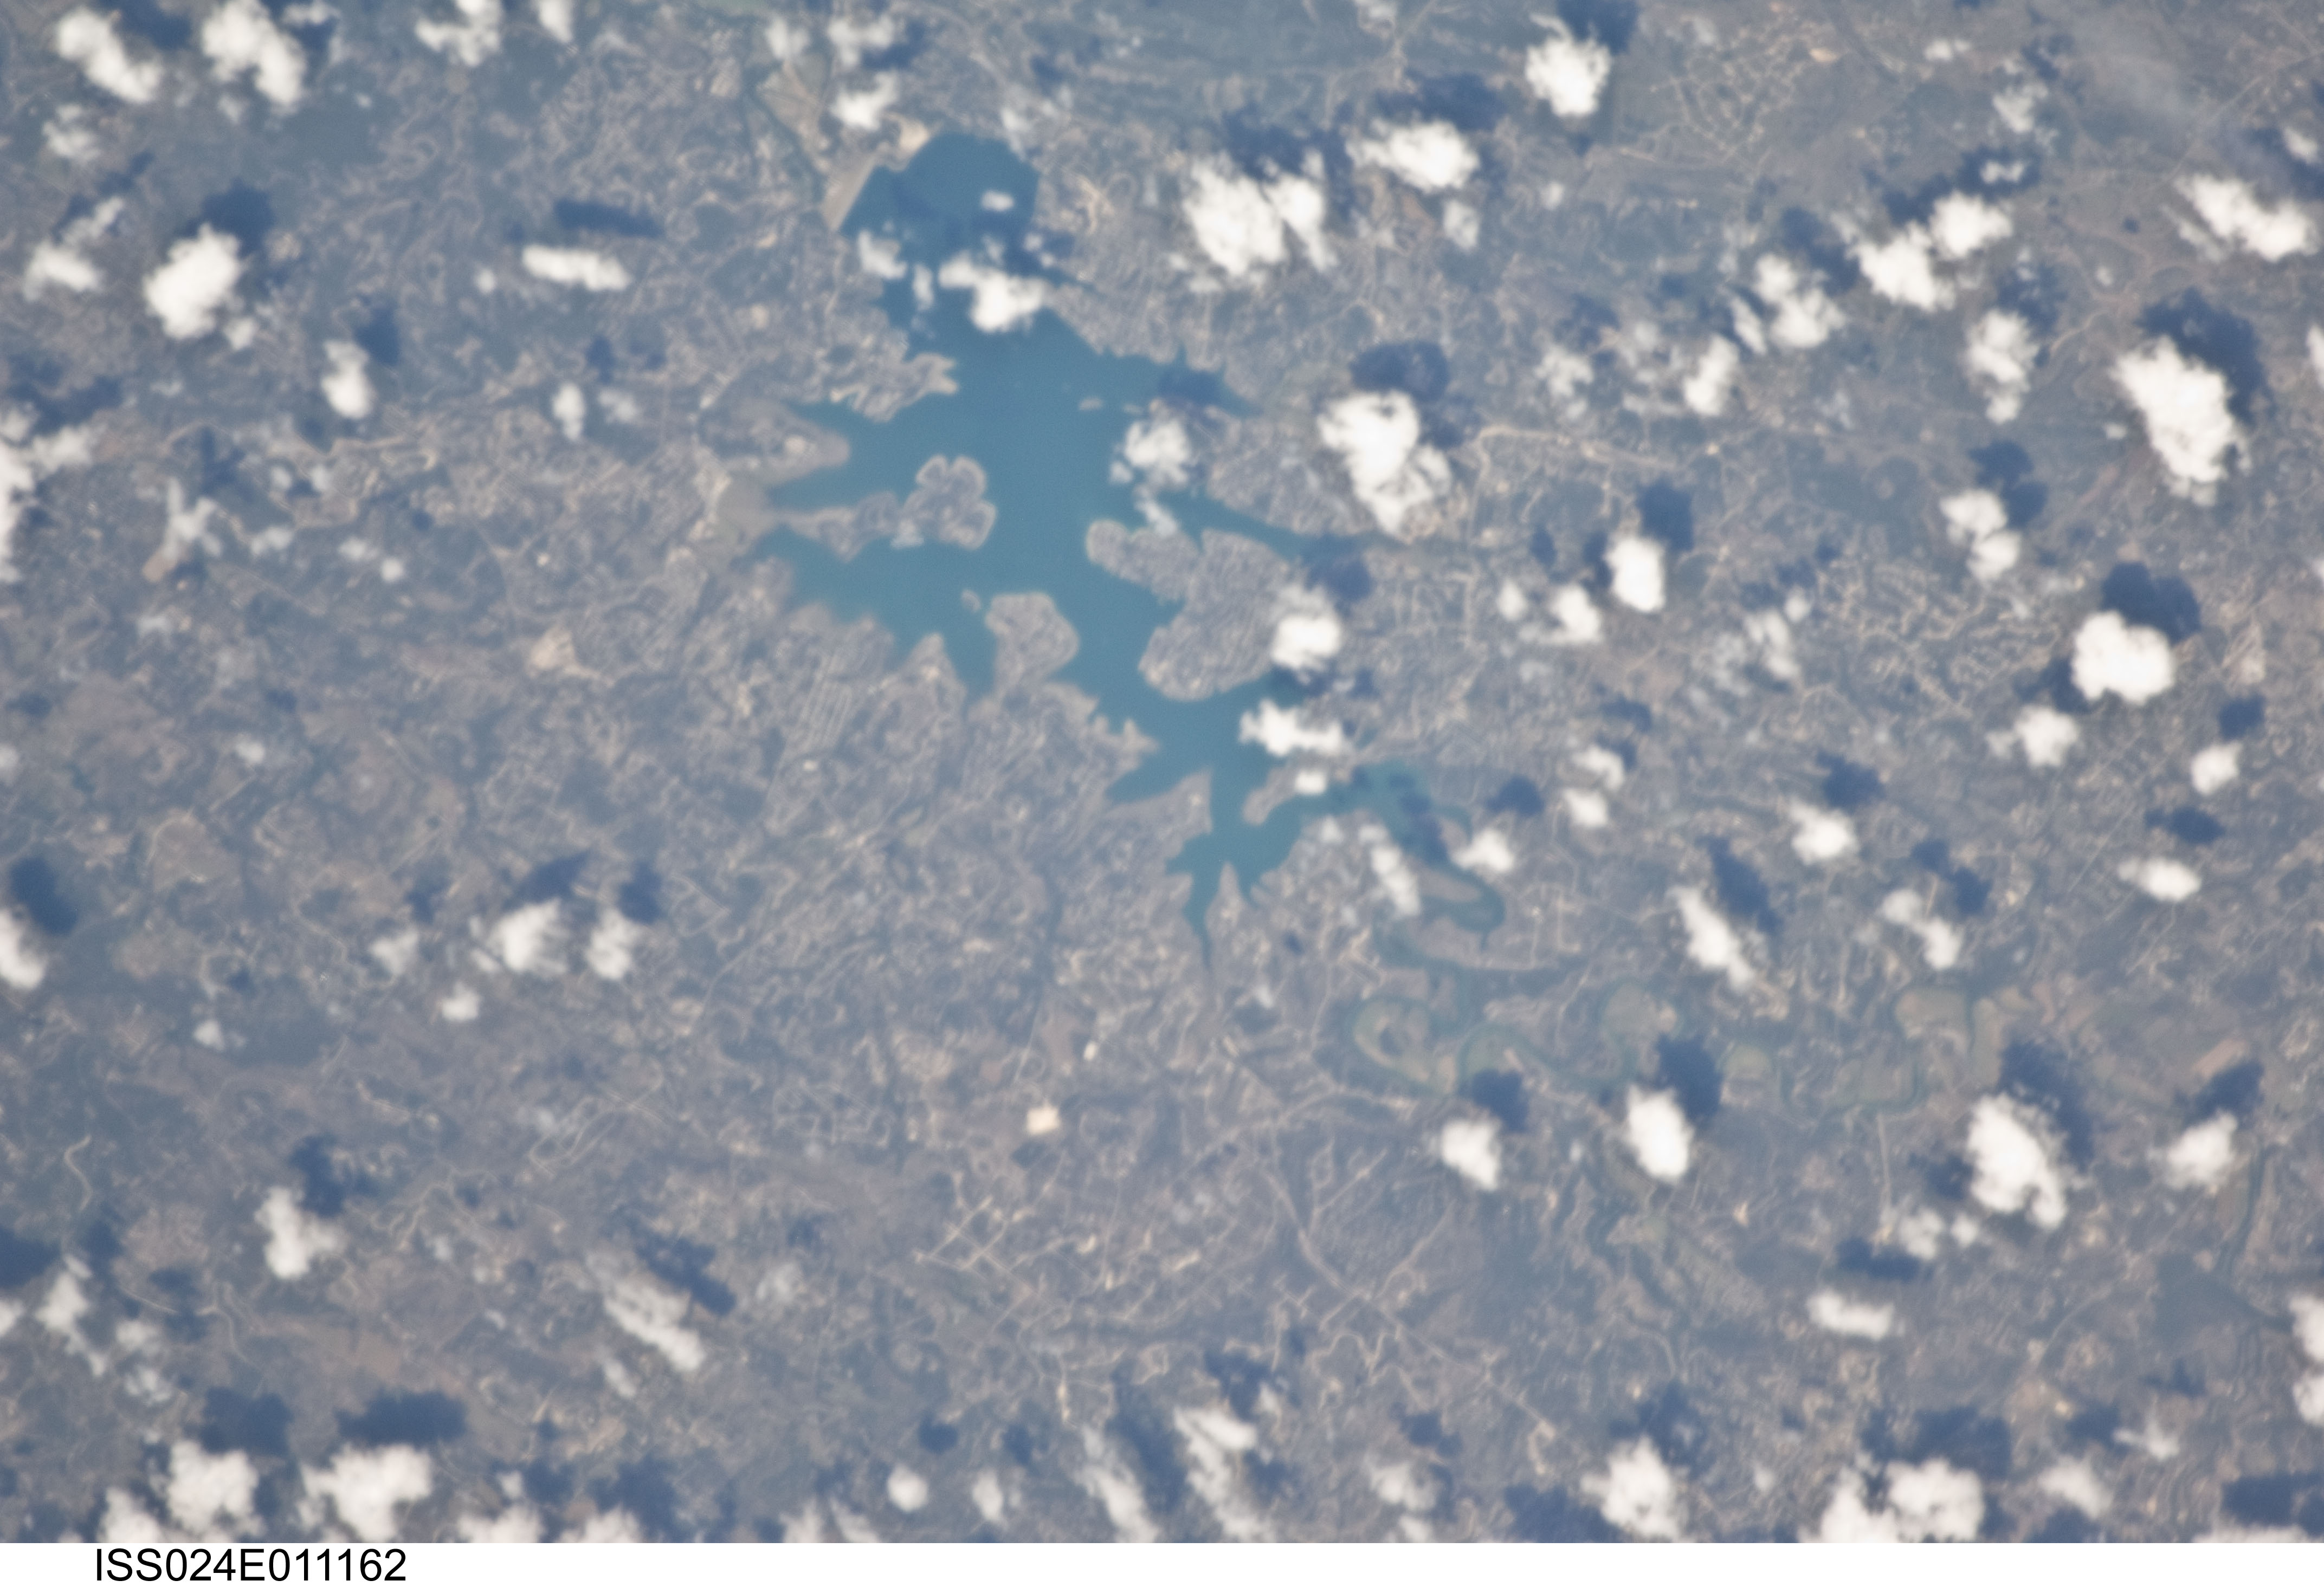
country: USA-TEXAS
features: SOFT, CANYON LAKE
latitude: 29.9
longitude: -98.3
